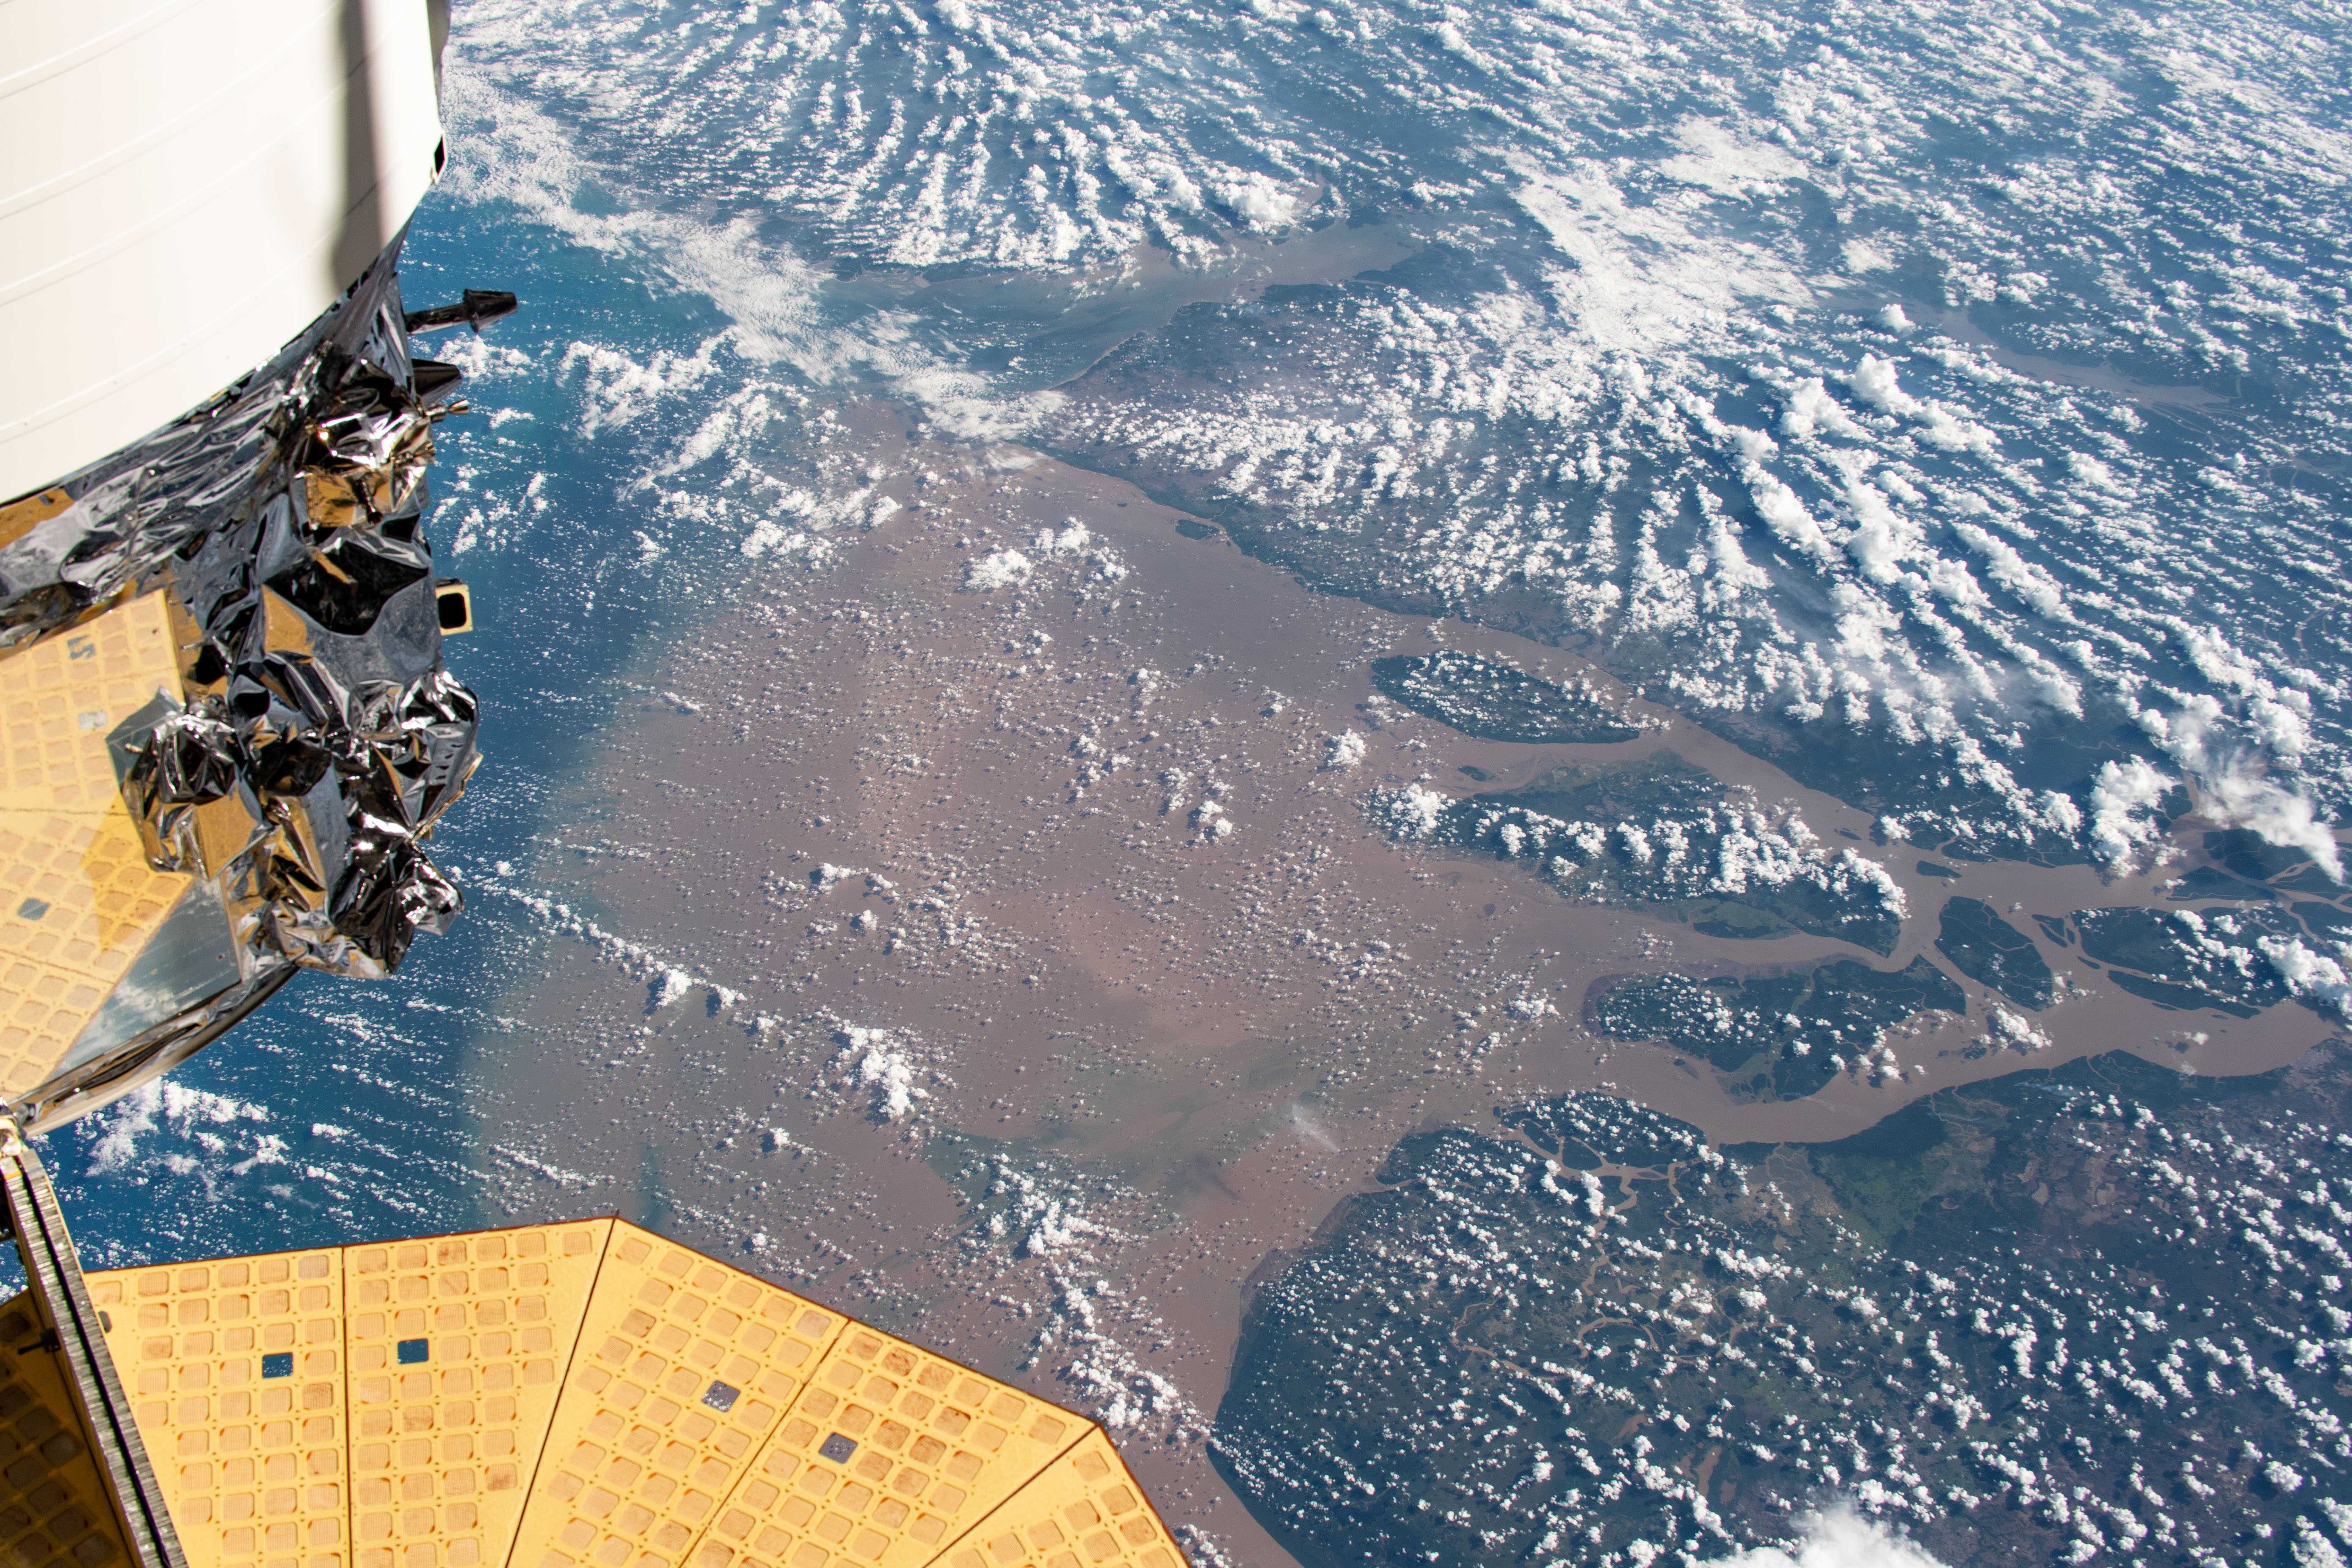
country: BRAZIL
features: RIO AMAZONAS, CANAL DO JURUPARI
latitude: 0.5
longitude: -49.5
